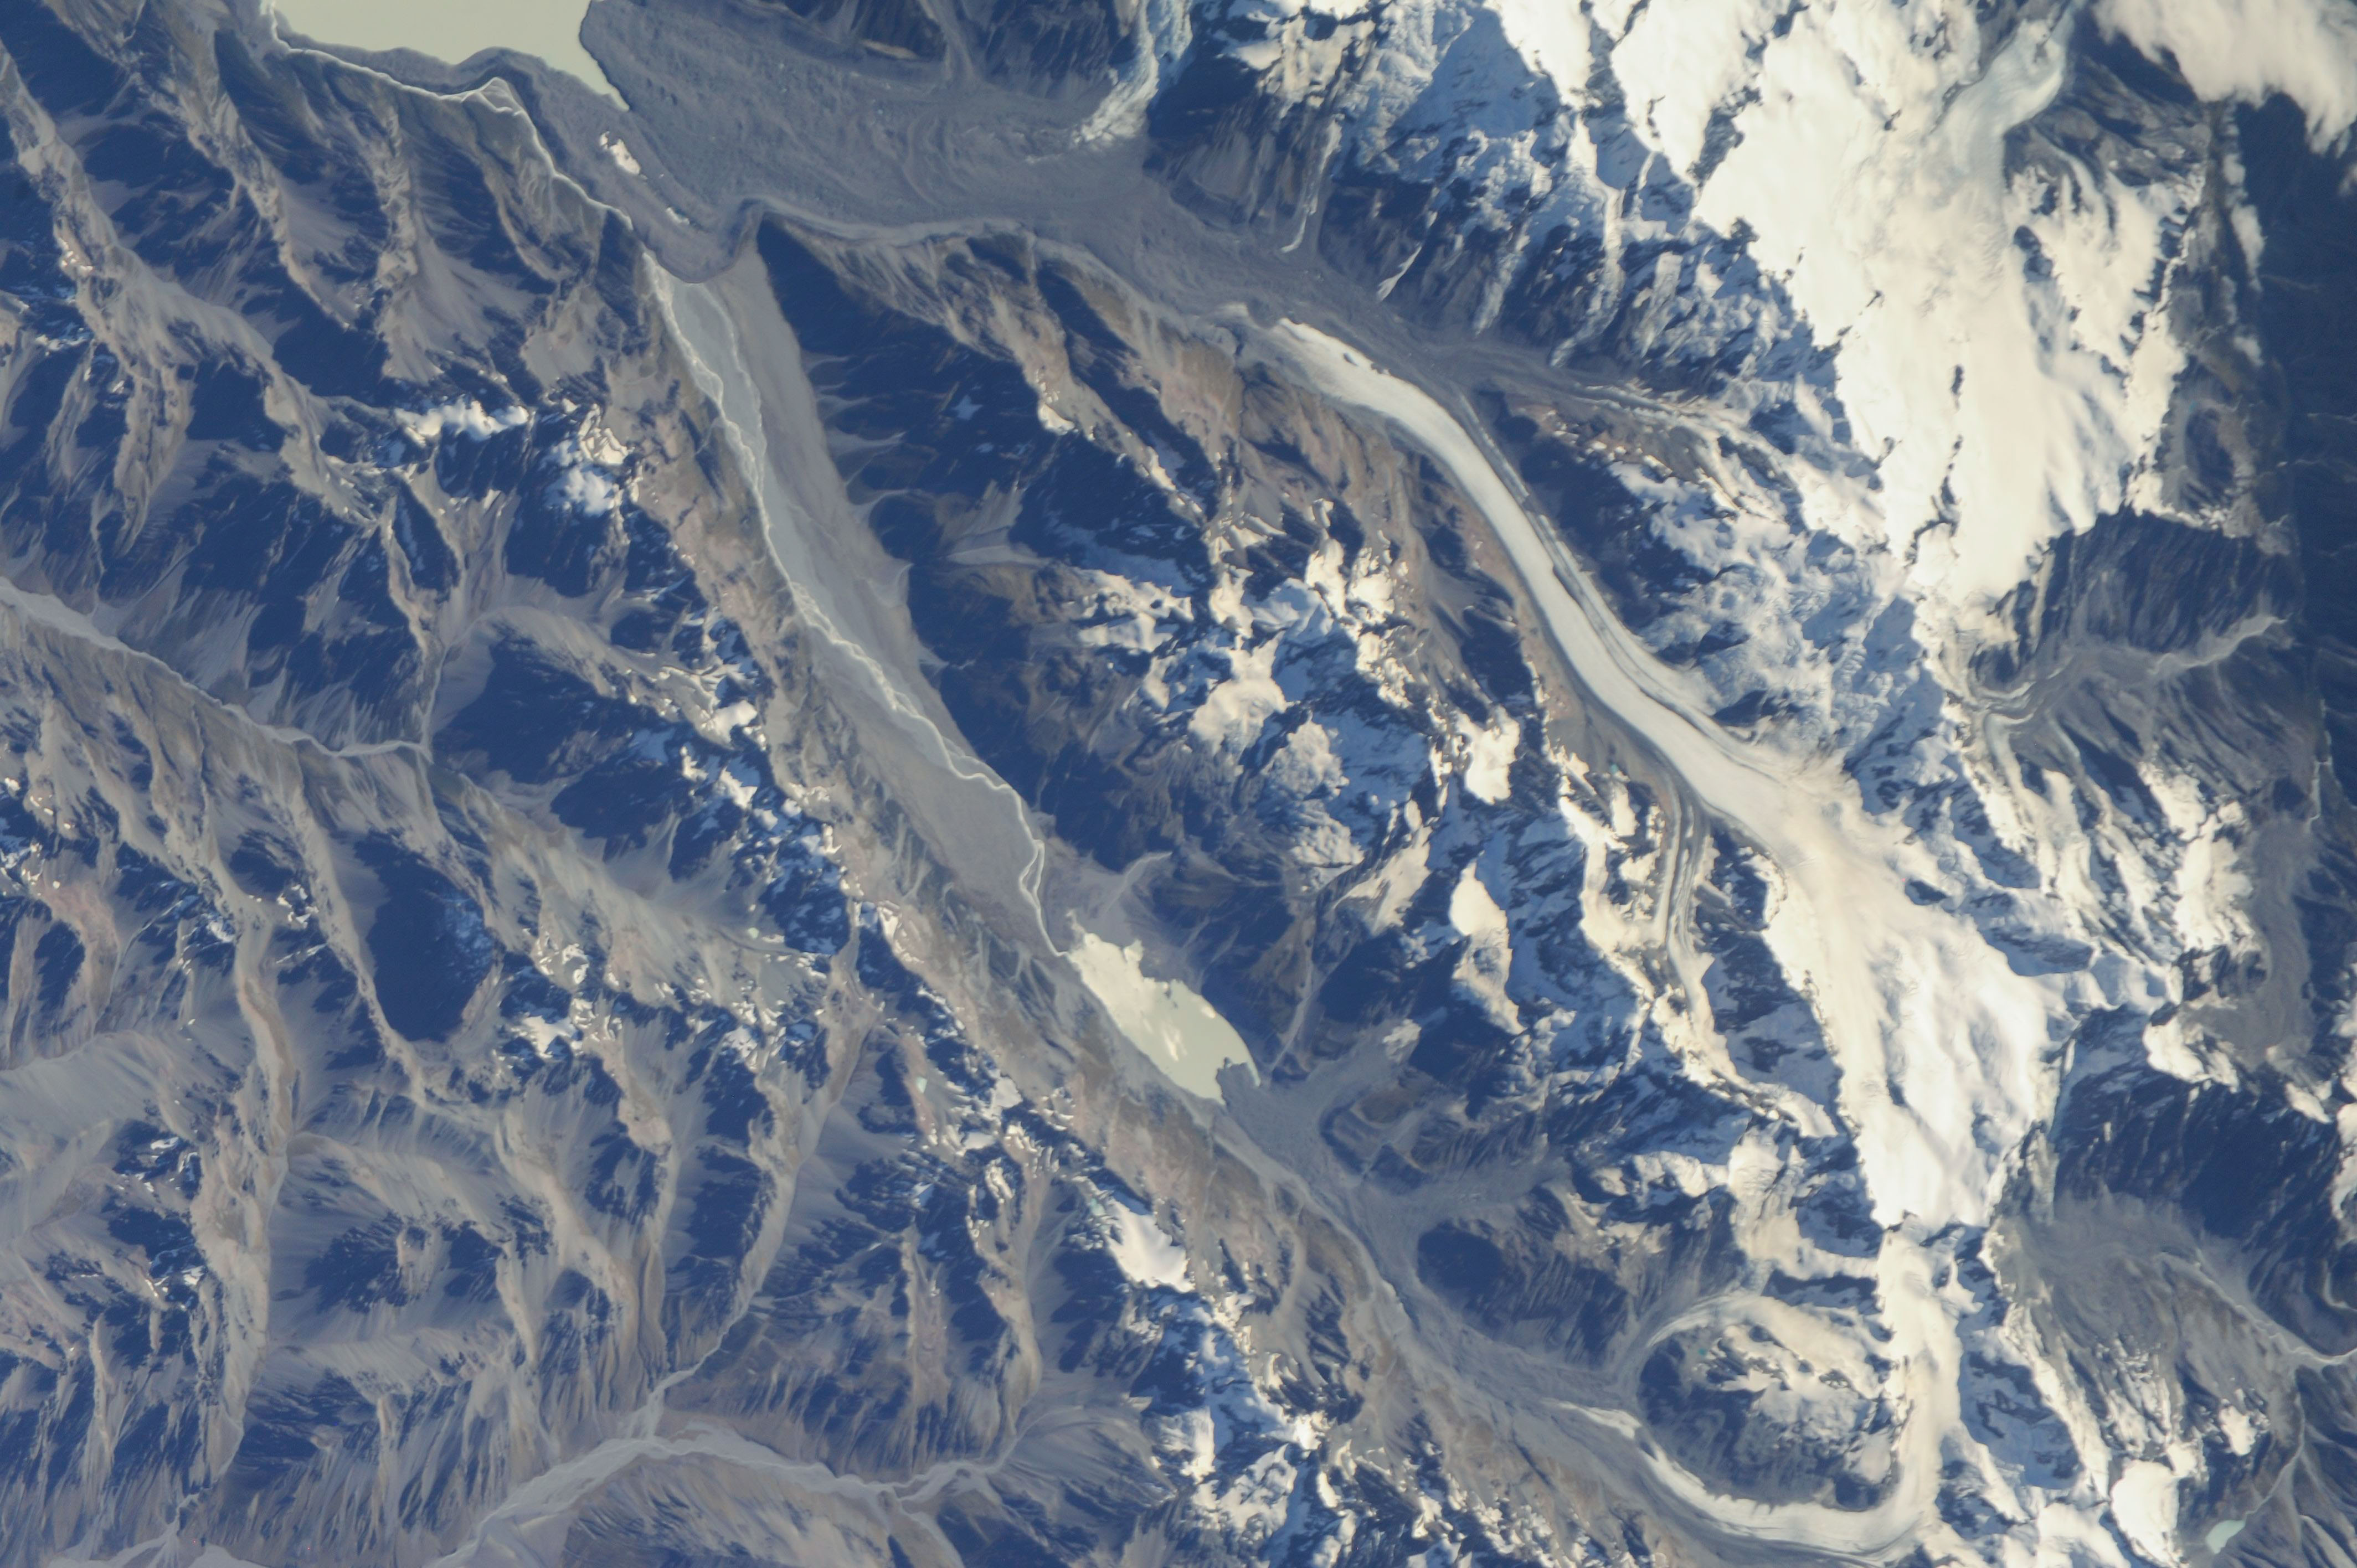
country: NEW_ZEALAND-SI
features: MOUNT ARROWSMITH, MOUNT COOK NATIONAL PARK, MOUNT COOK, MOUNT D'ARCHIAC, MOUNT SIBBALD, THE THUMBS
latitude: -43.6
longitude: 170.3
